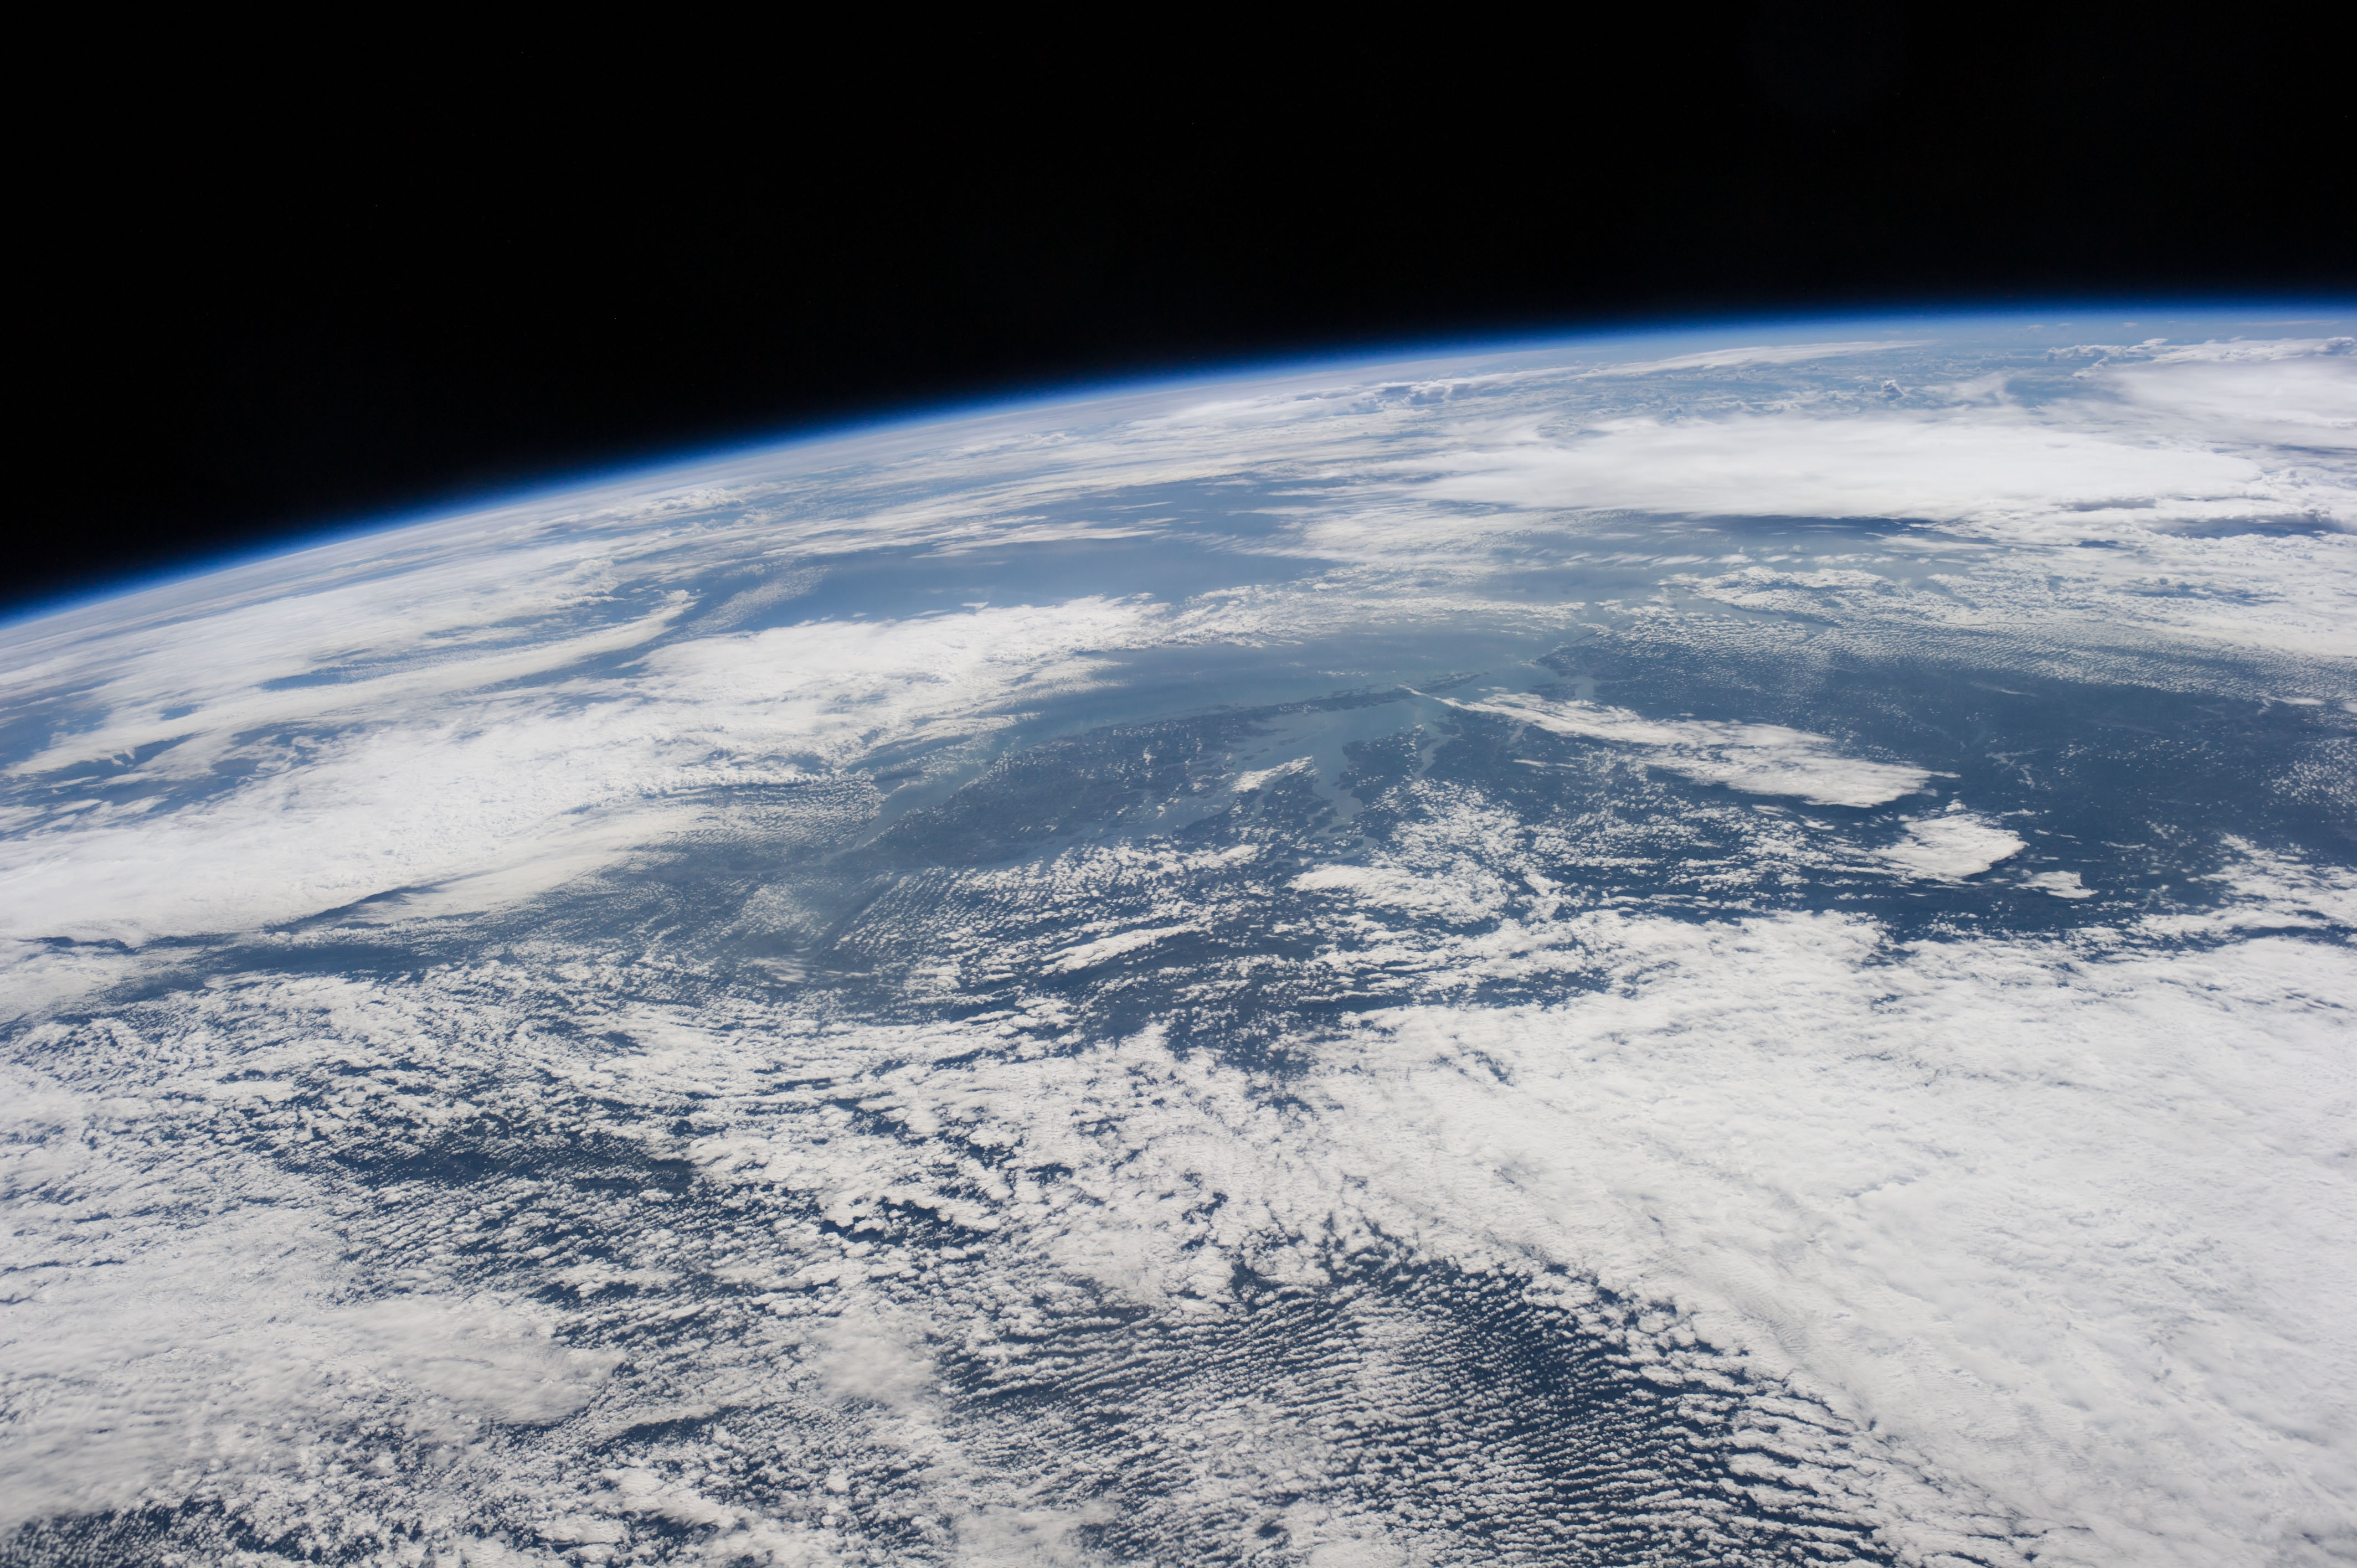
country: USA-DC
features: CHESAPEAKE B., DELAWARE B., POTOMAC R., RAPPAHANNOCK R., YORK R., JAMES R., N. ATLANTIC O.
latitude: 39.0
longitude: -77.0
